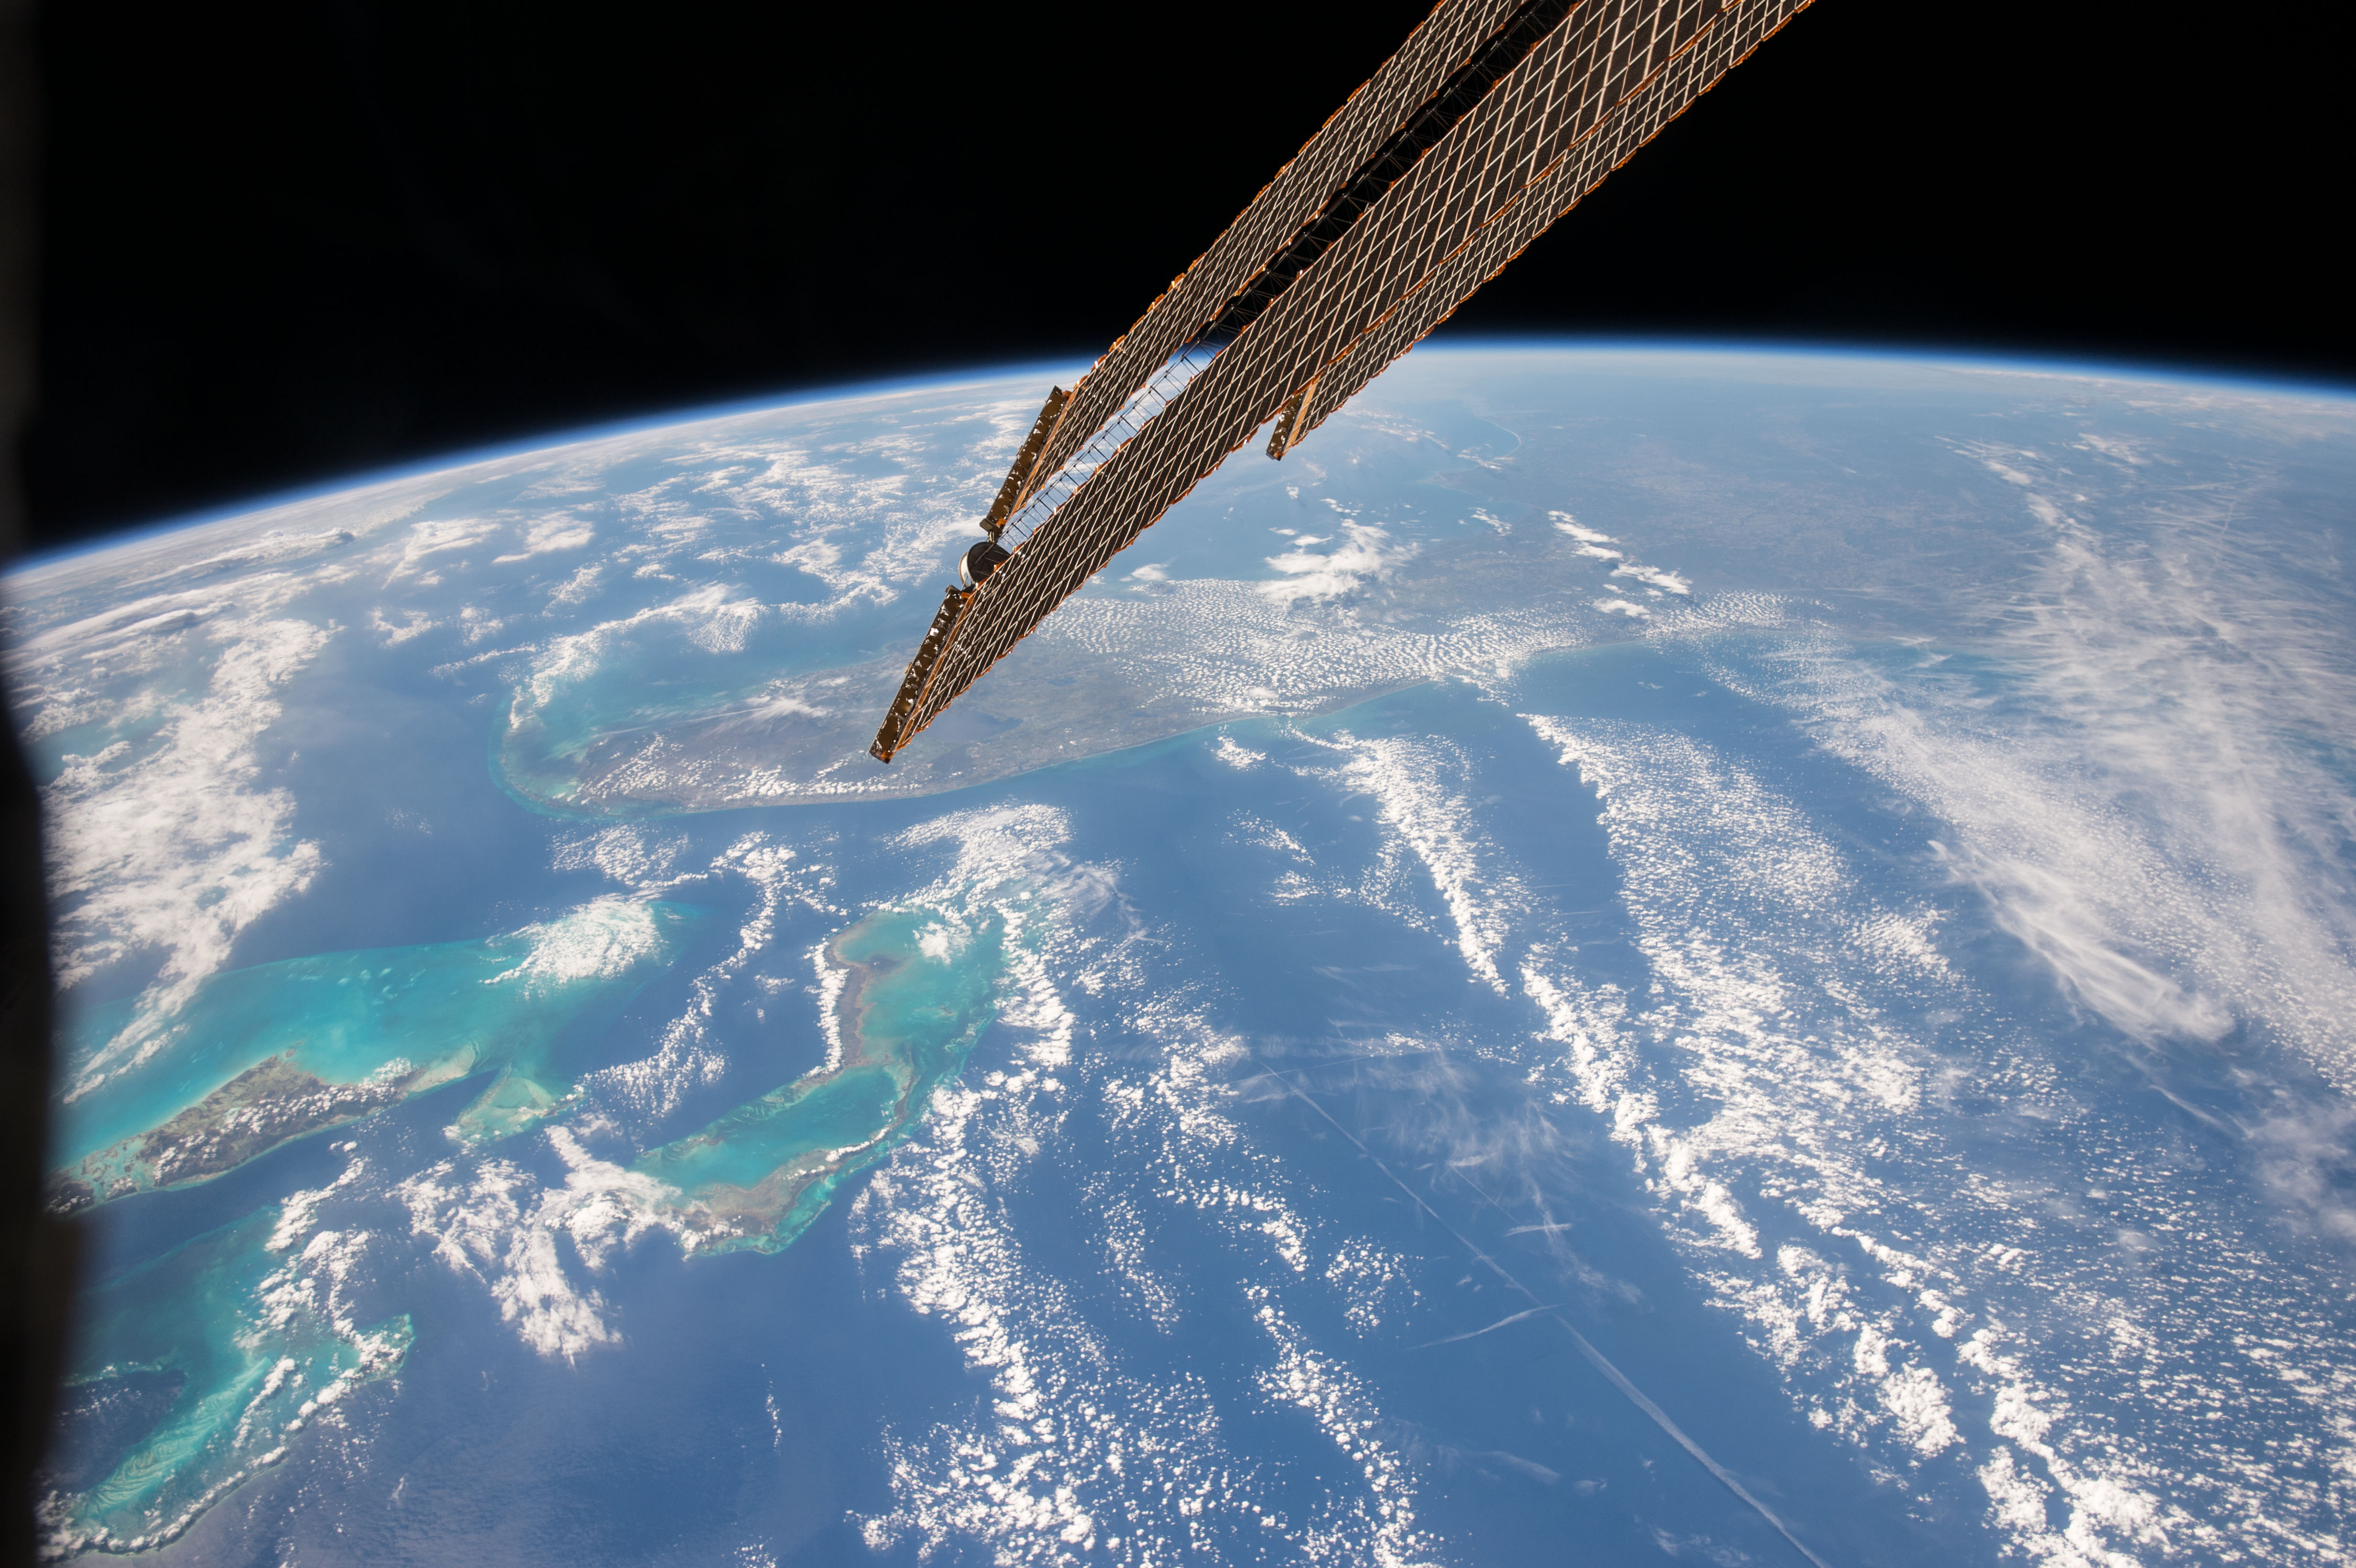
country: USA-FLORIDA
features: L. OKEECHOBEE, BAHAMAS, GREAT BAHAMA BANK, LITTLE BAHAMA BANK, FREEPORT, FLORIDA KEYS, G. OF MEXICO, ATLANTIC O.
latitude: 28.0
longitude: -79.5
